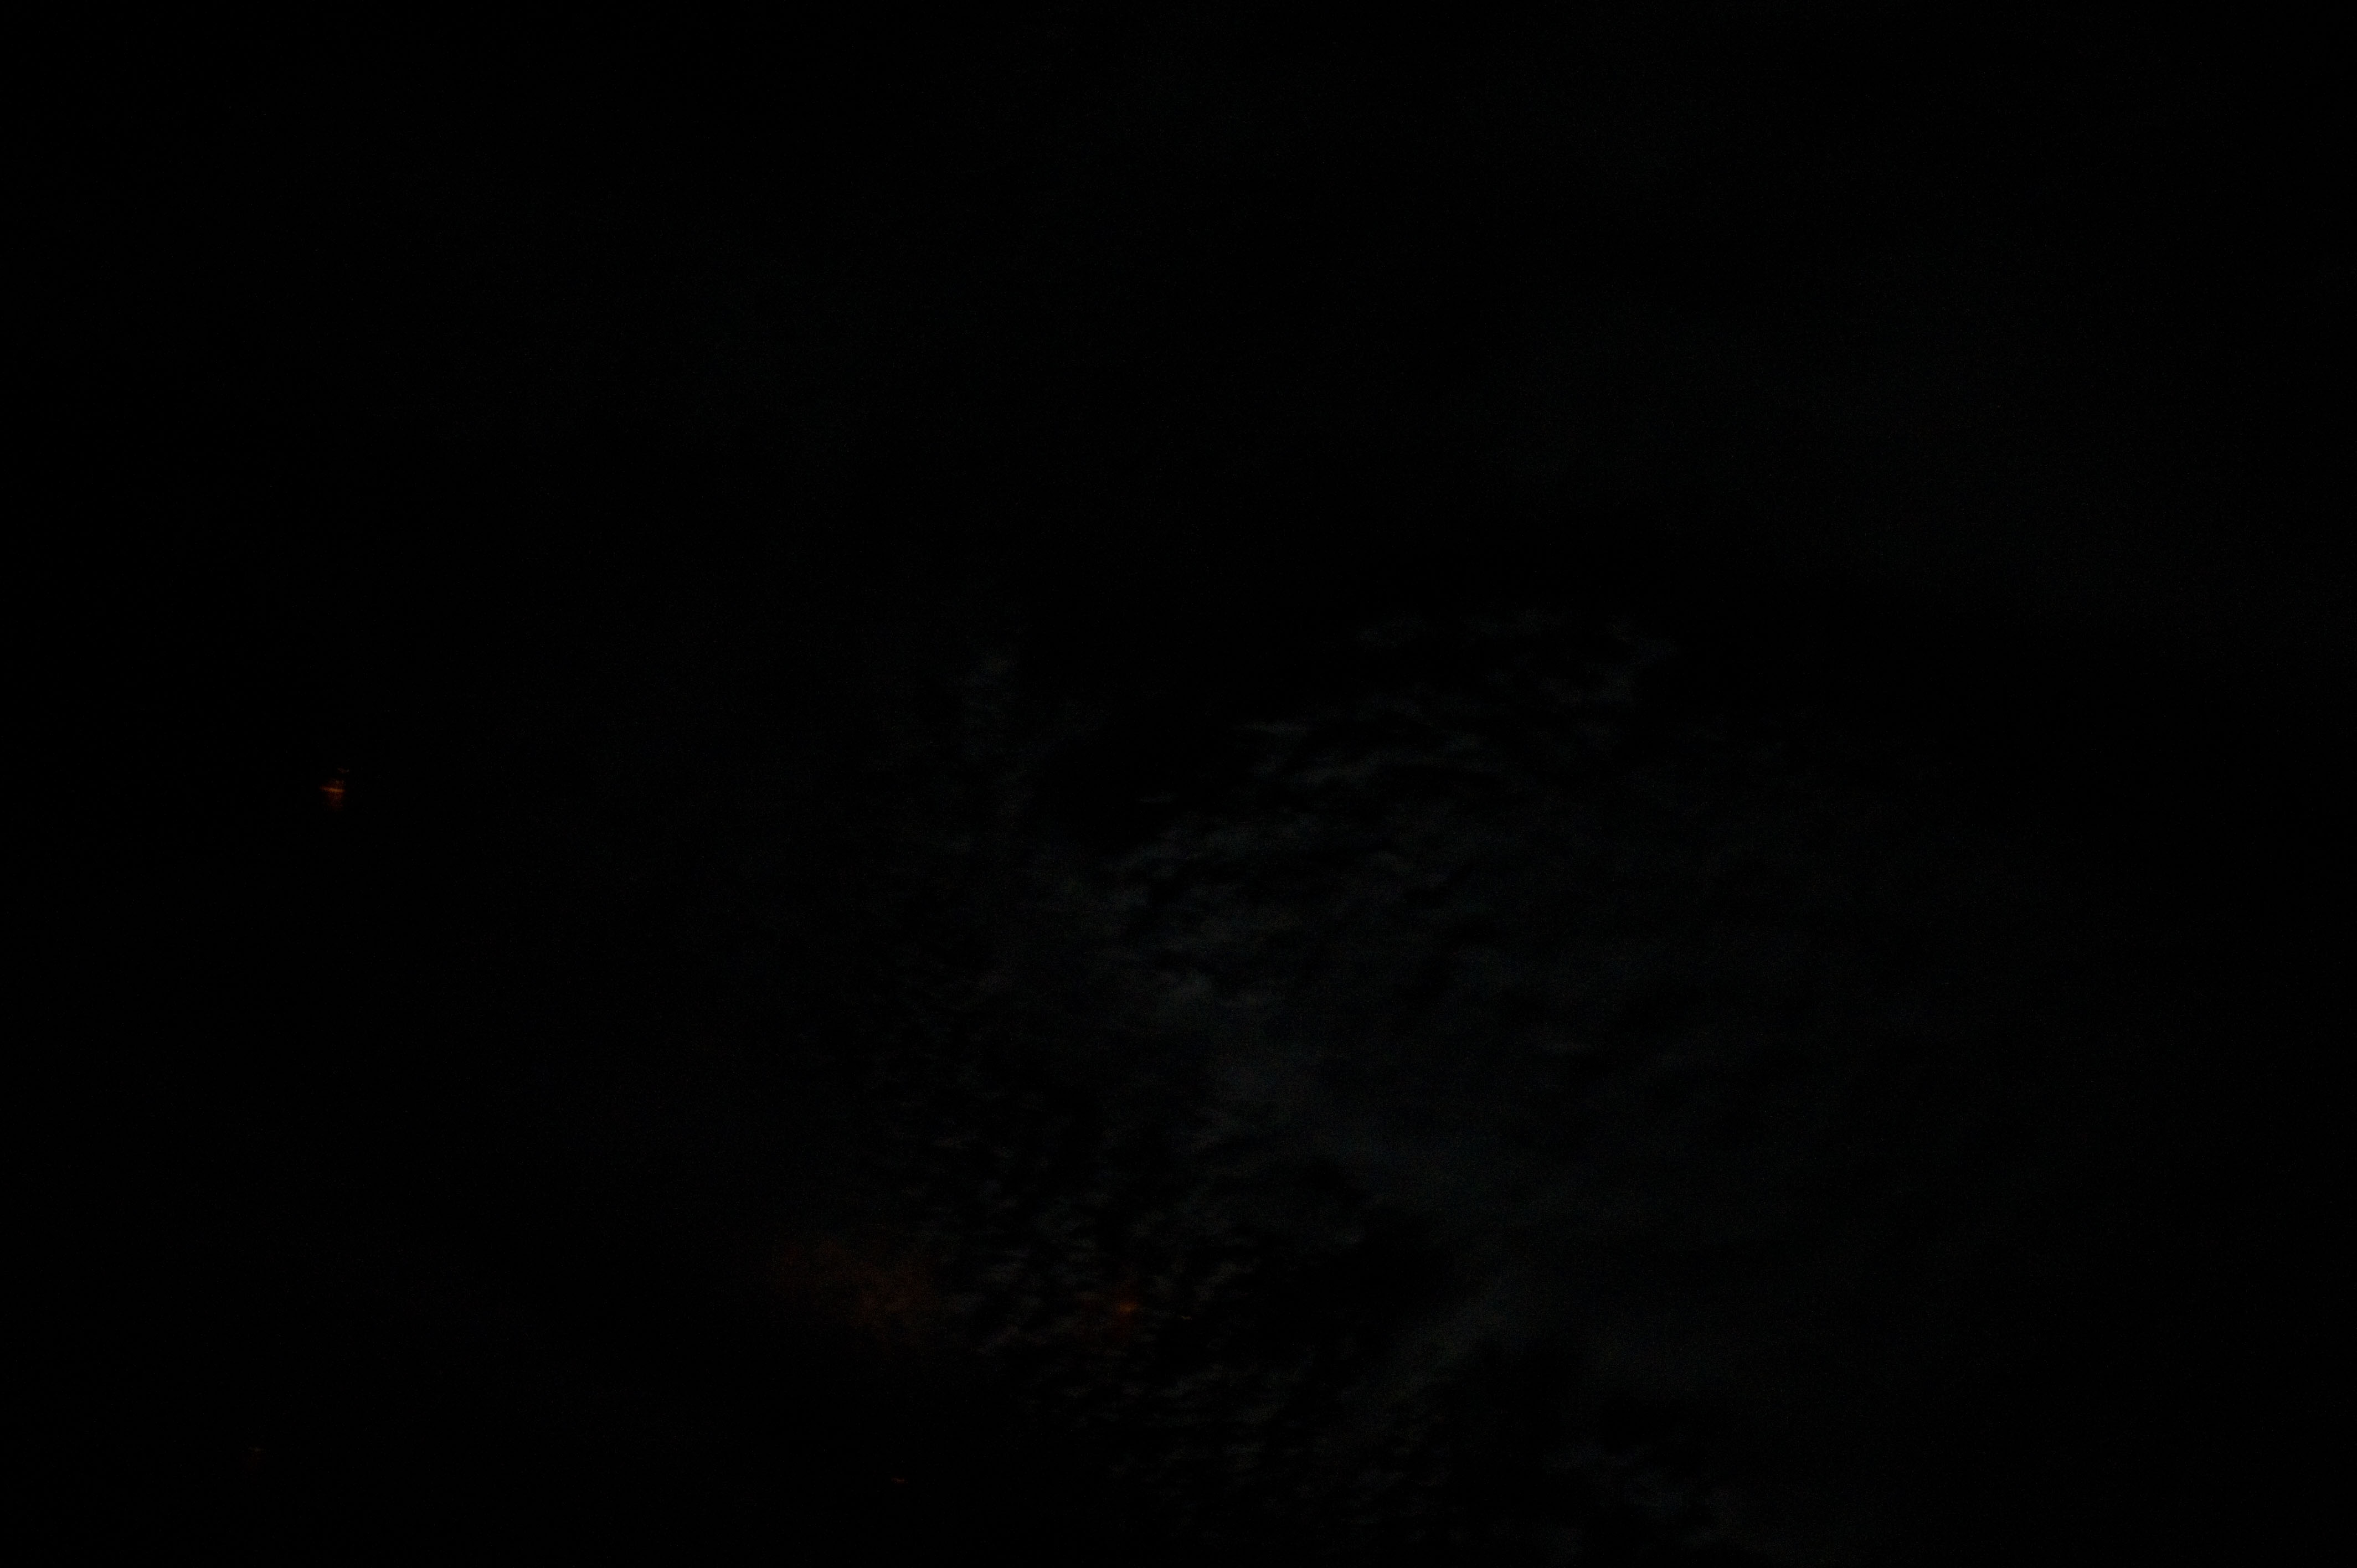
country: USA-OKLAHOMA
